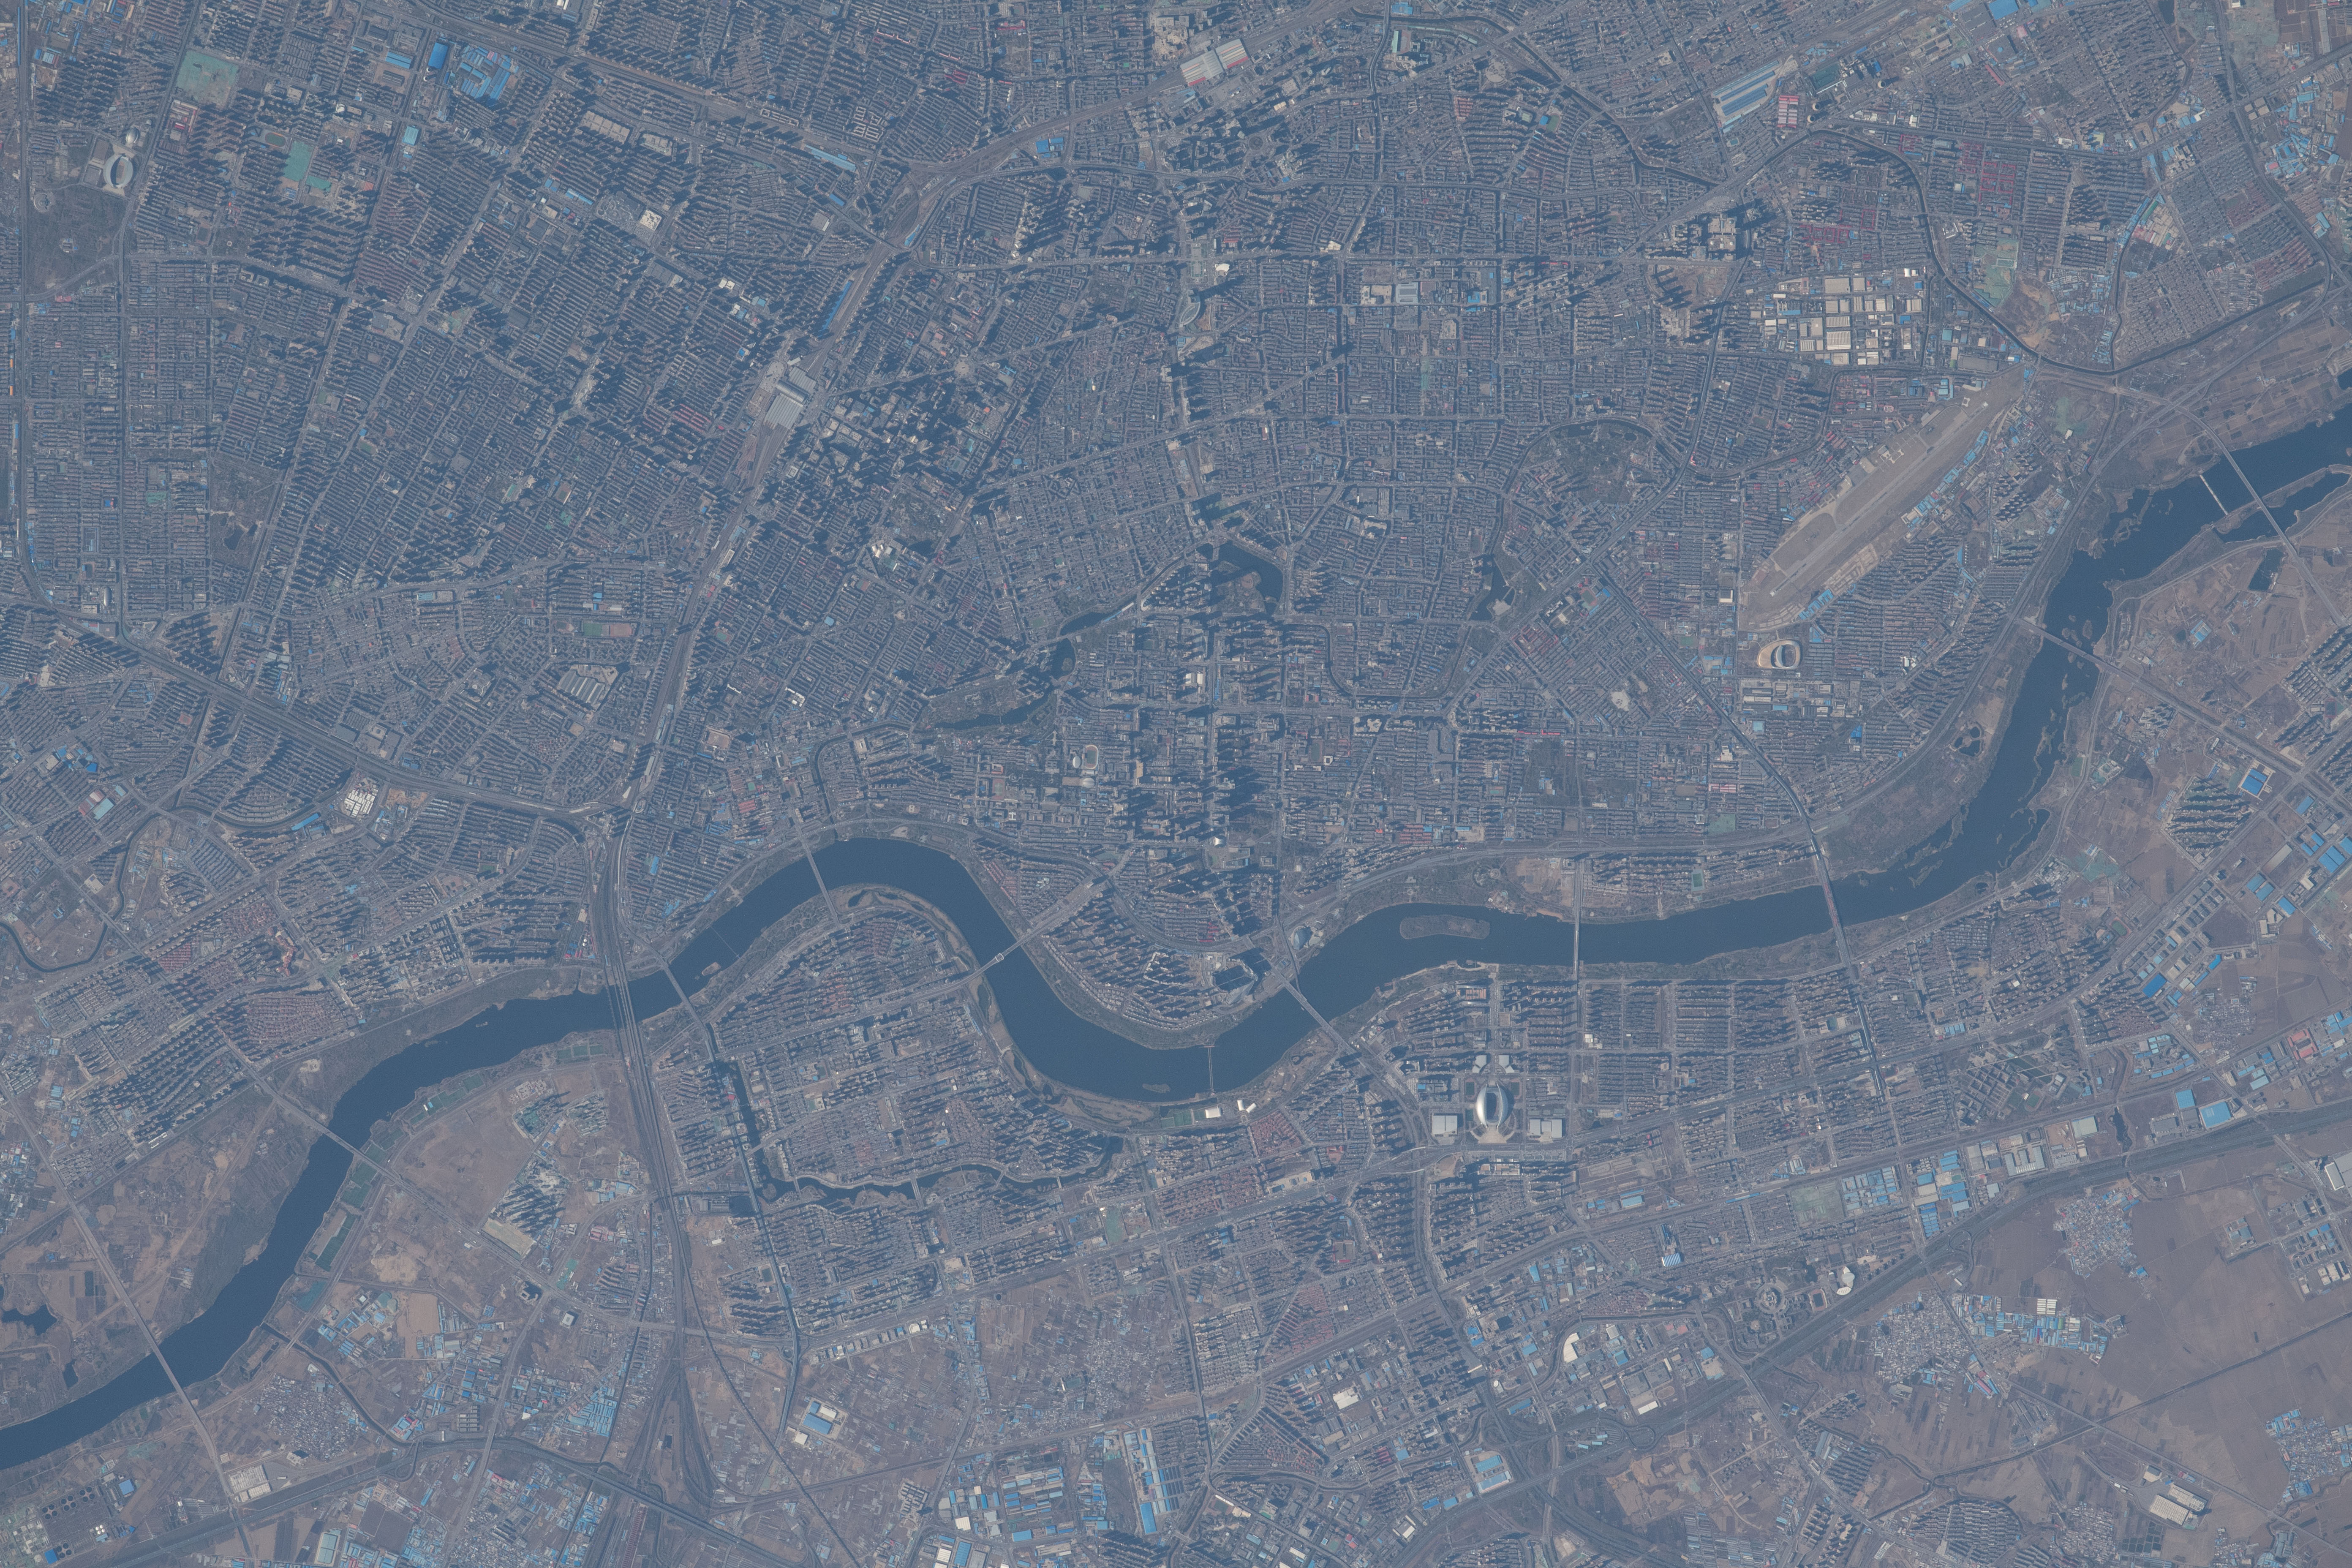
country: CHINA
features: TAIZI RIVER, GUJIAZI
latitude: 41.8
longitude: 123.4
